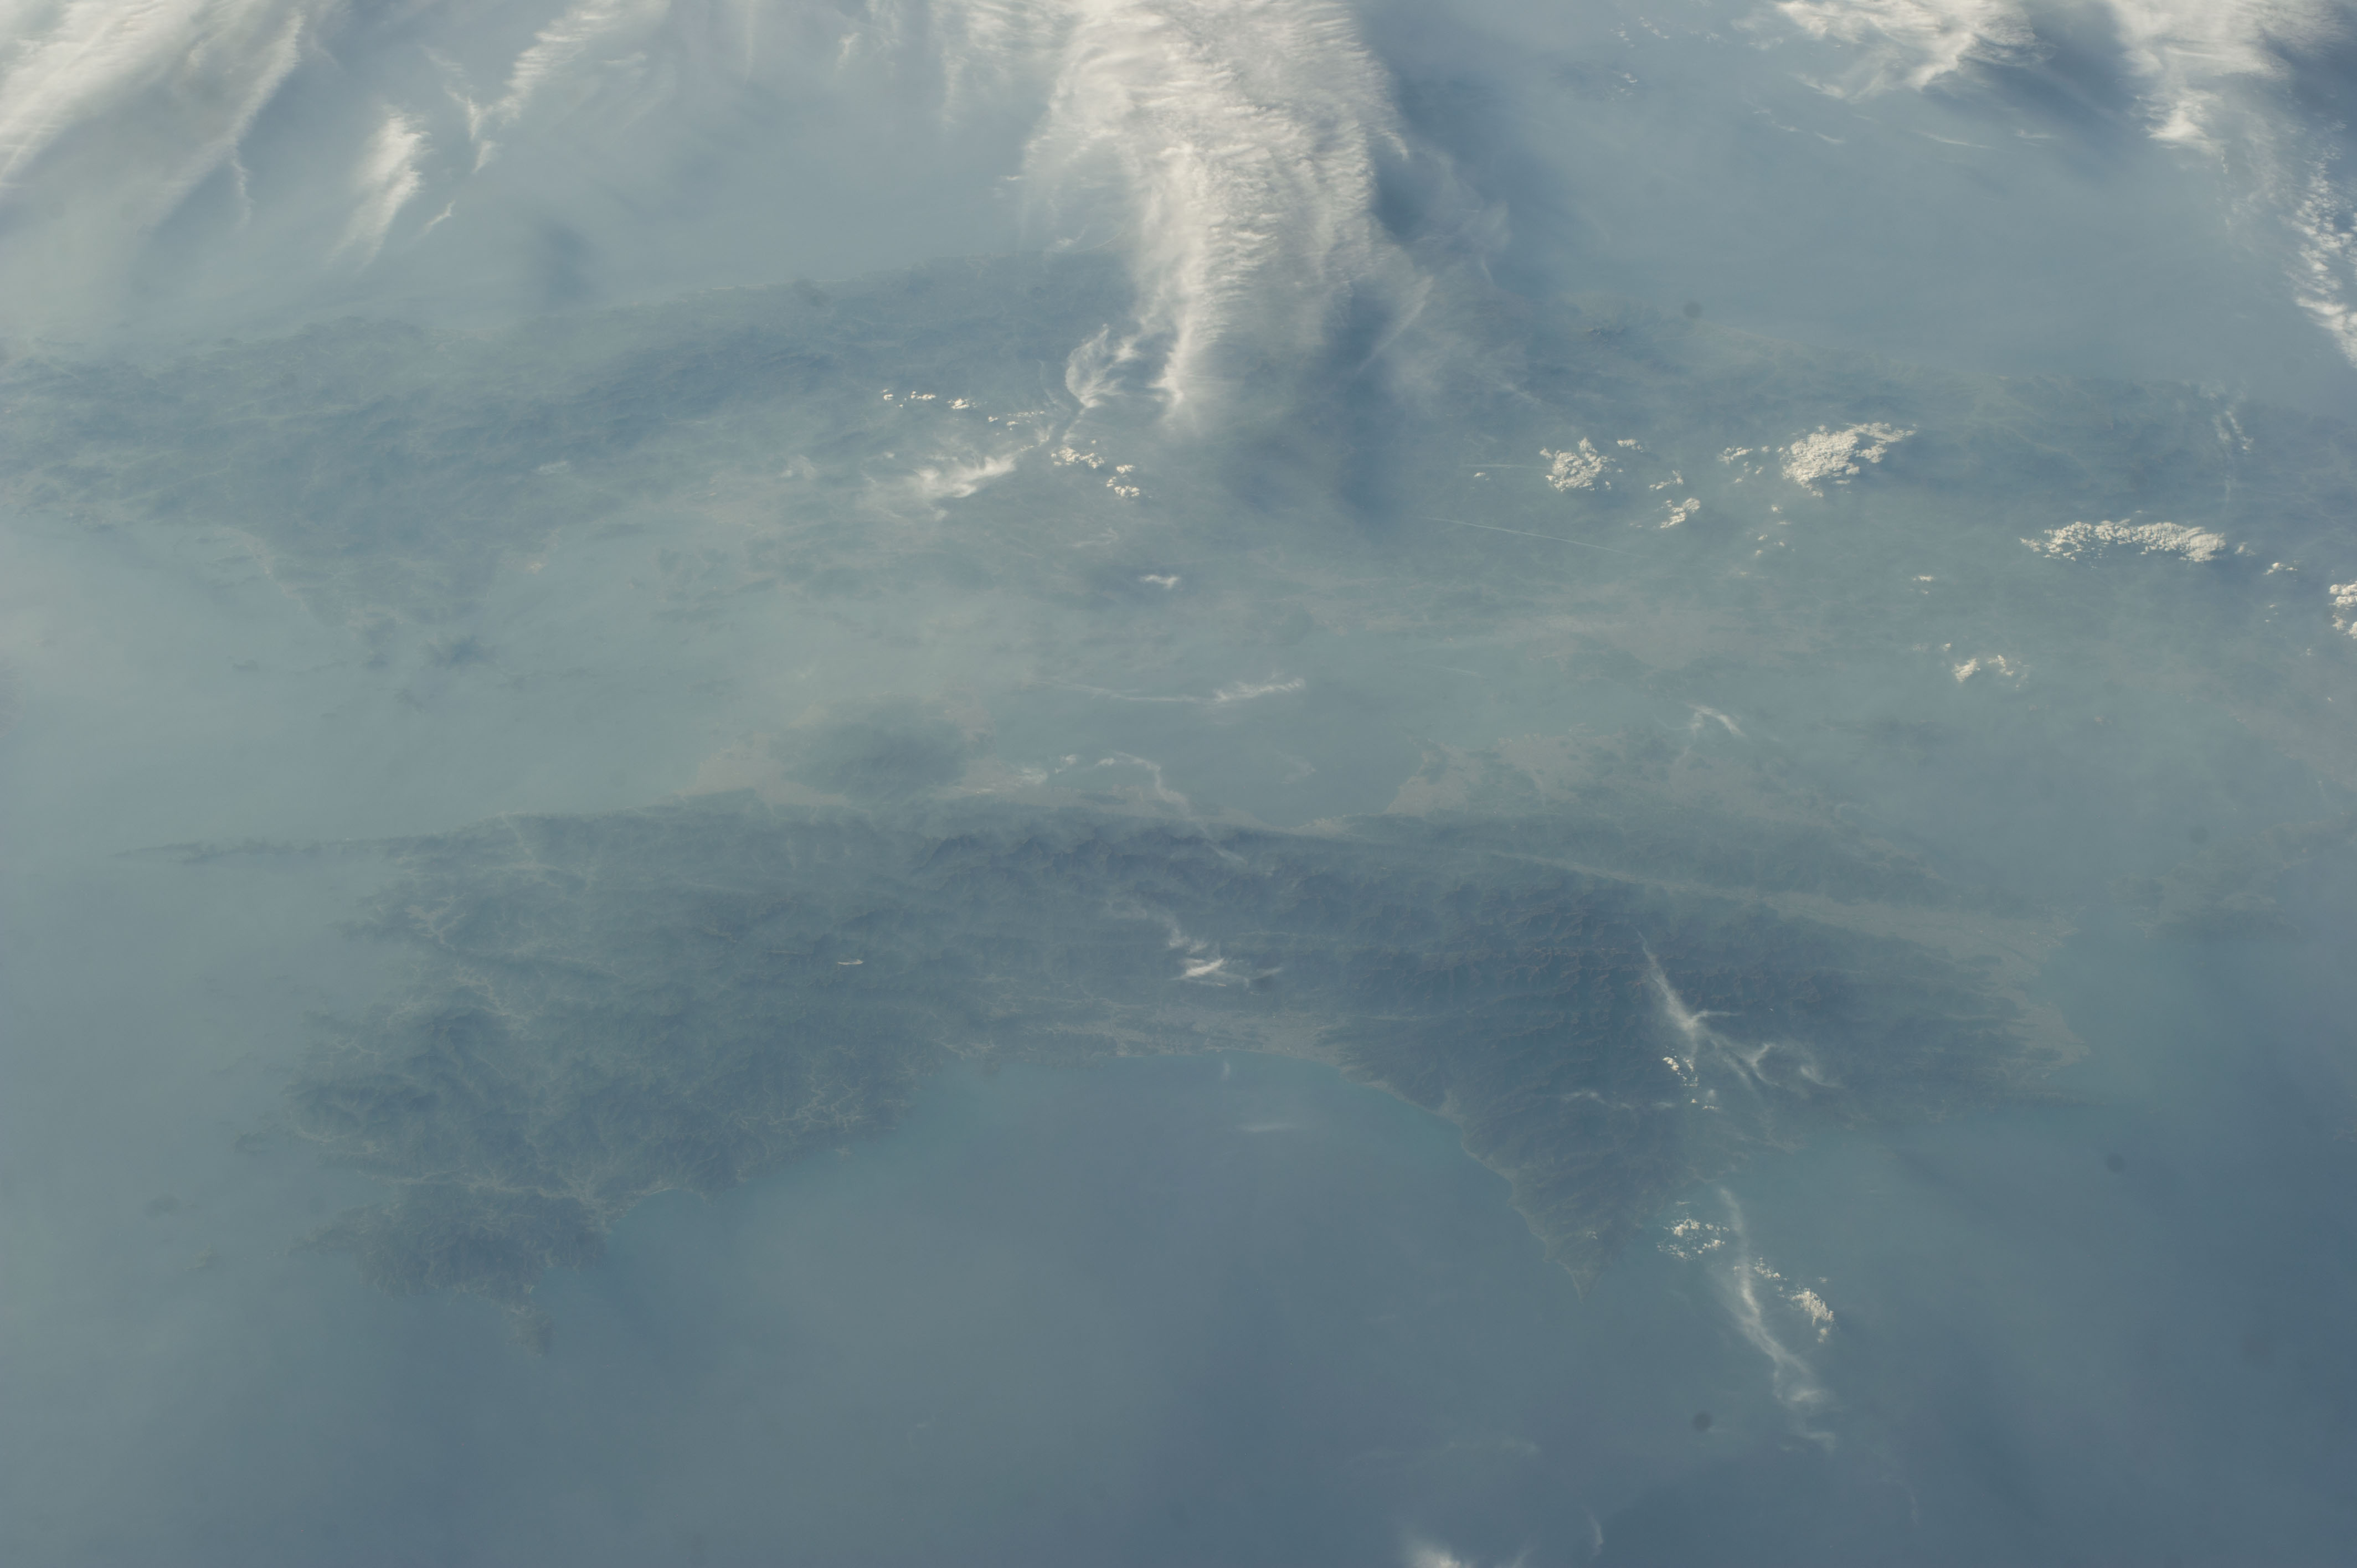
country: JAPAN
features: PACIFIC OCEAN, SHIKOKU ISLAND, KII CHANNEL, BUNGO CHANNEL, SETO INLAND SEA, HOYO STRAIT
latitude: 34.0
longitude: 133.3
